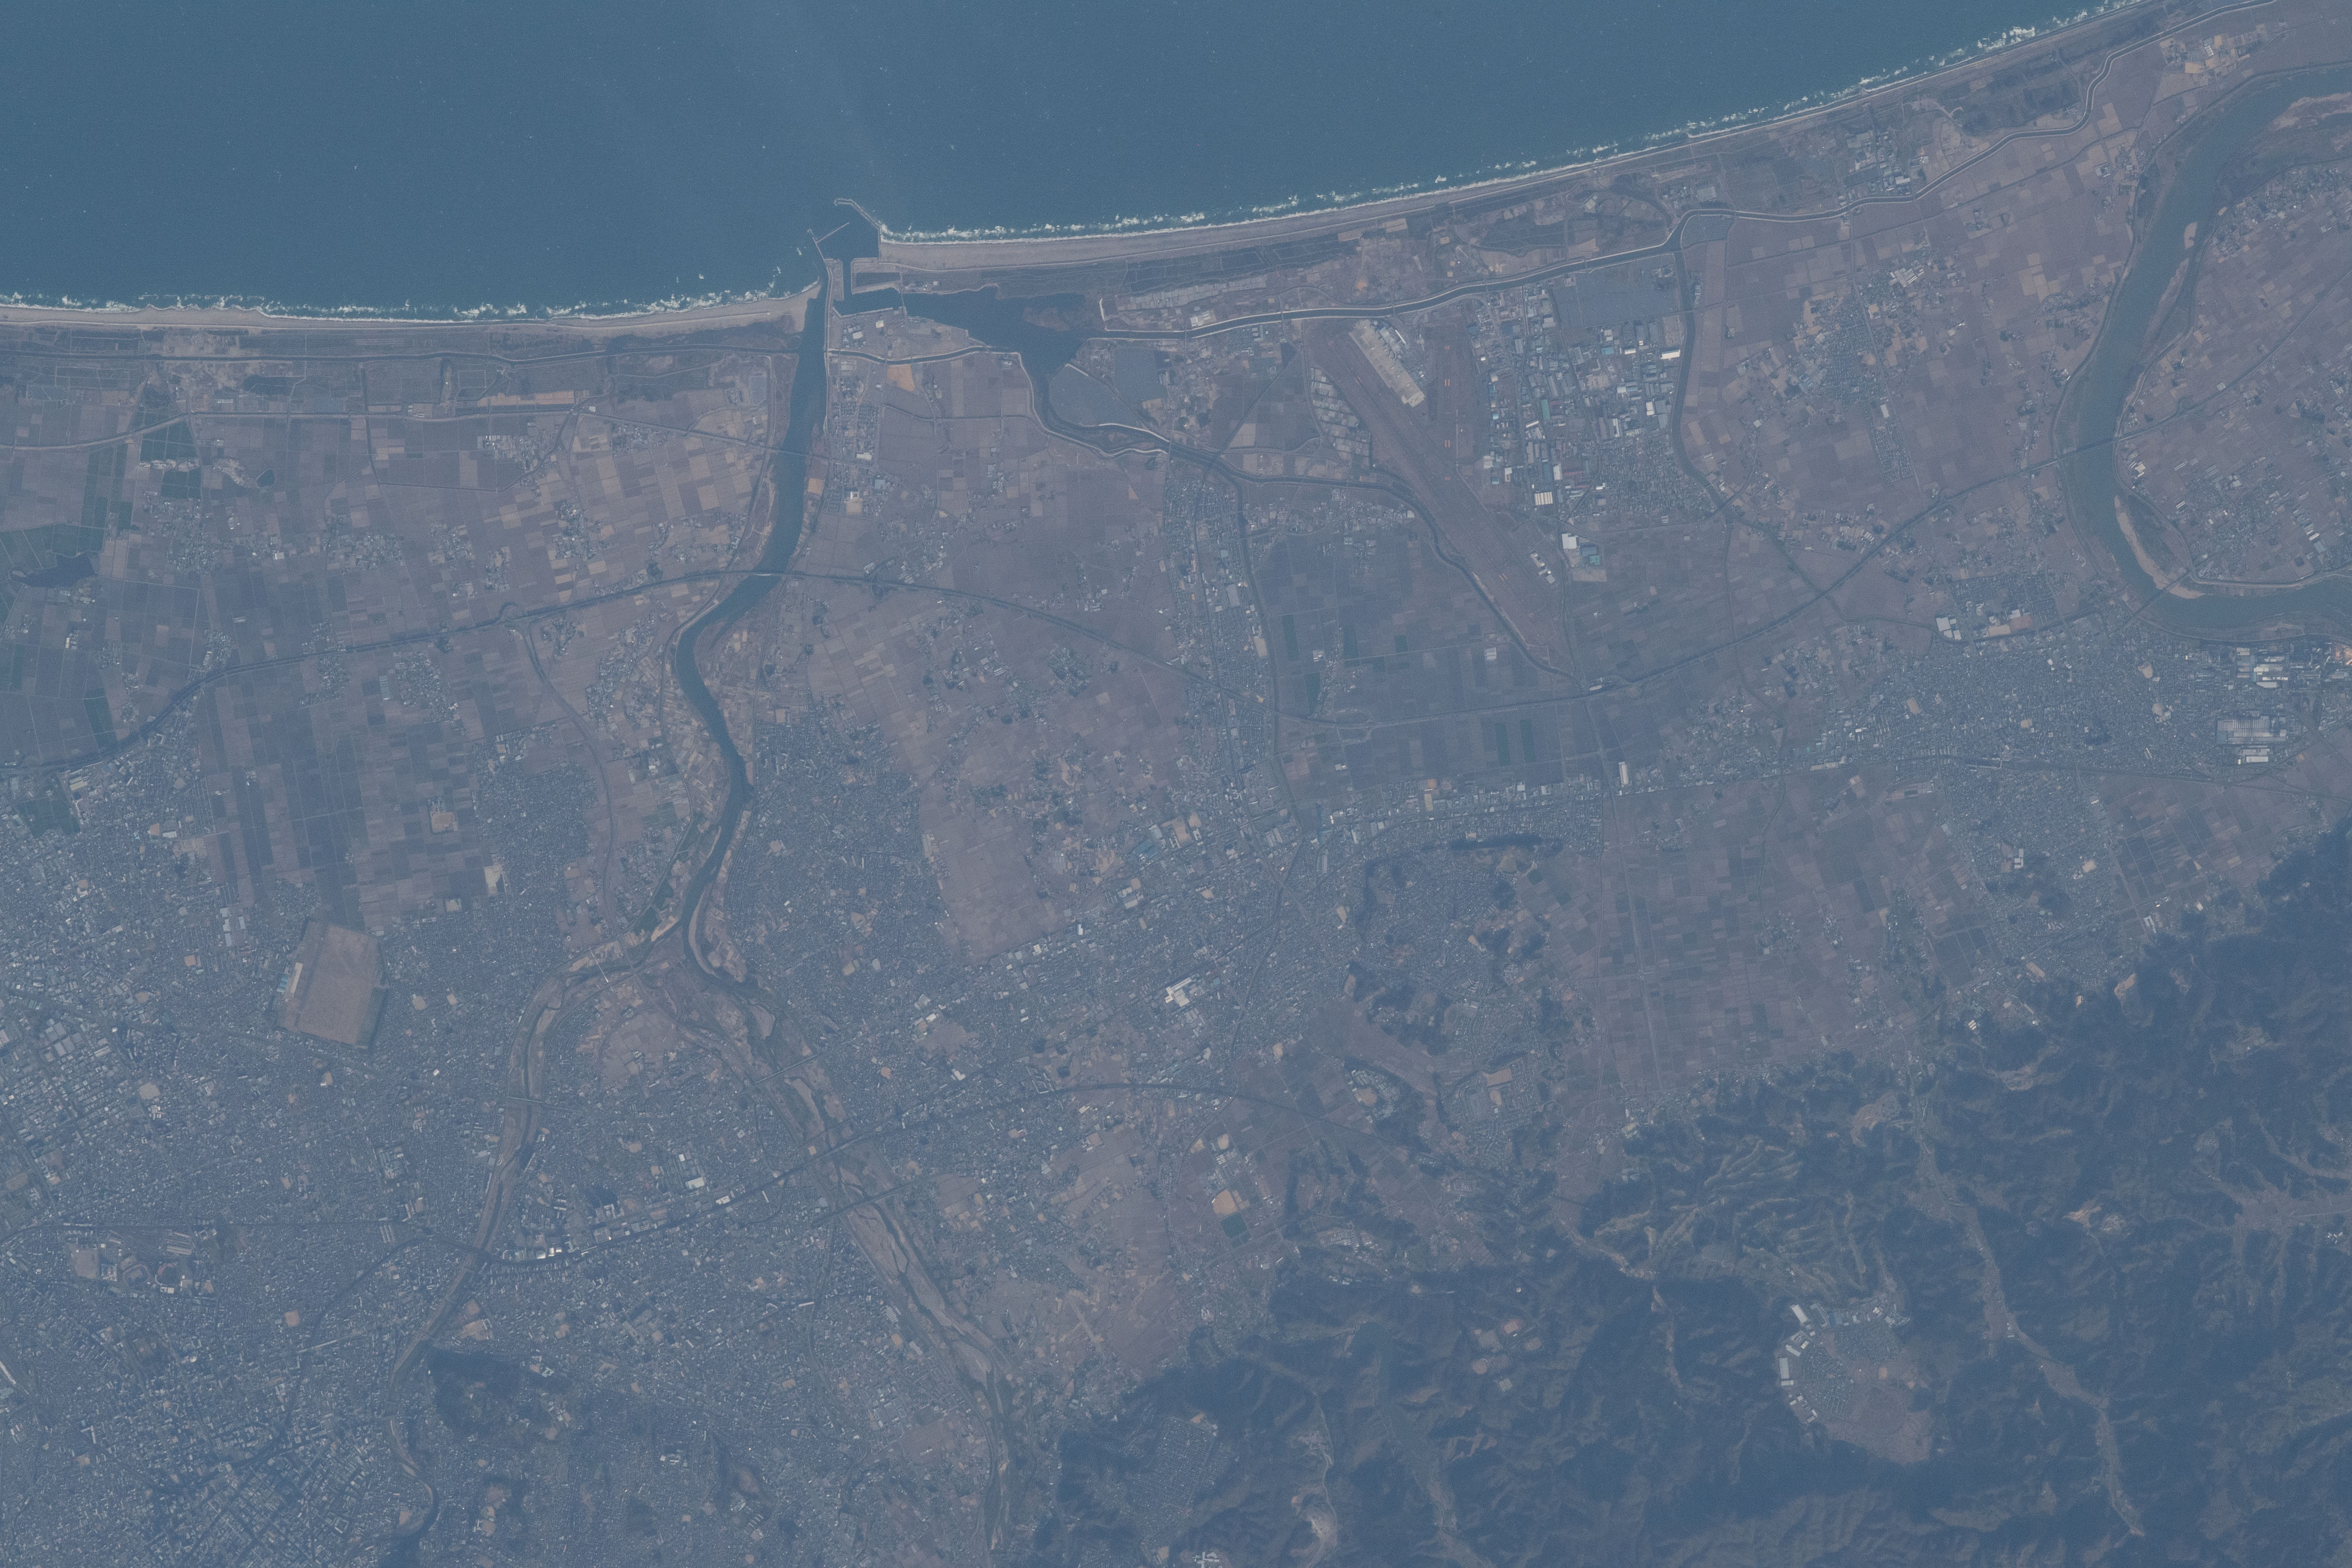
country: JAPAN
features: HIROURA BAY, NATORI RIVER, ABUKUMA RIVER, SENDAI AIRPORT STATION, SENDAI CITY
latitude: 38.2
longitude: 140.9
